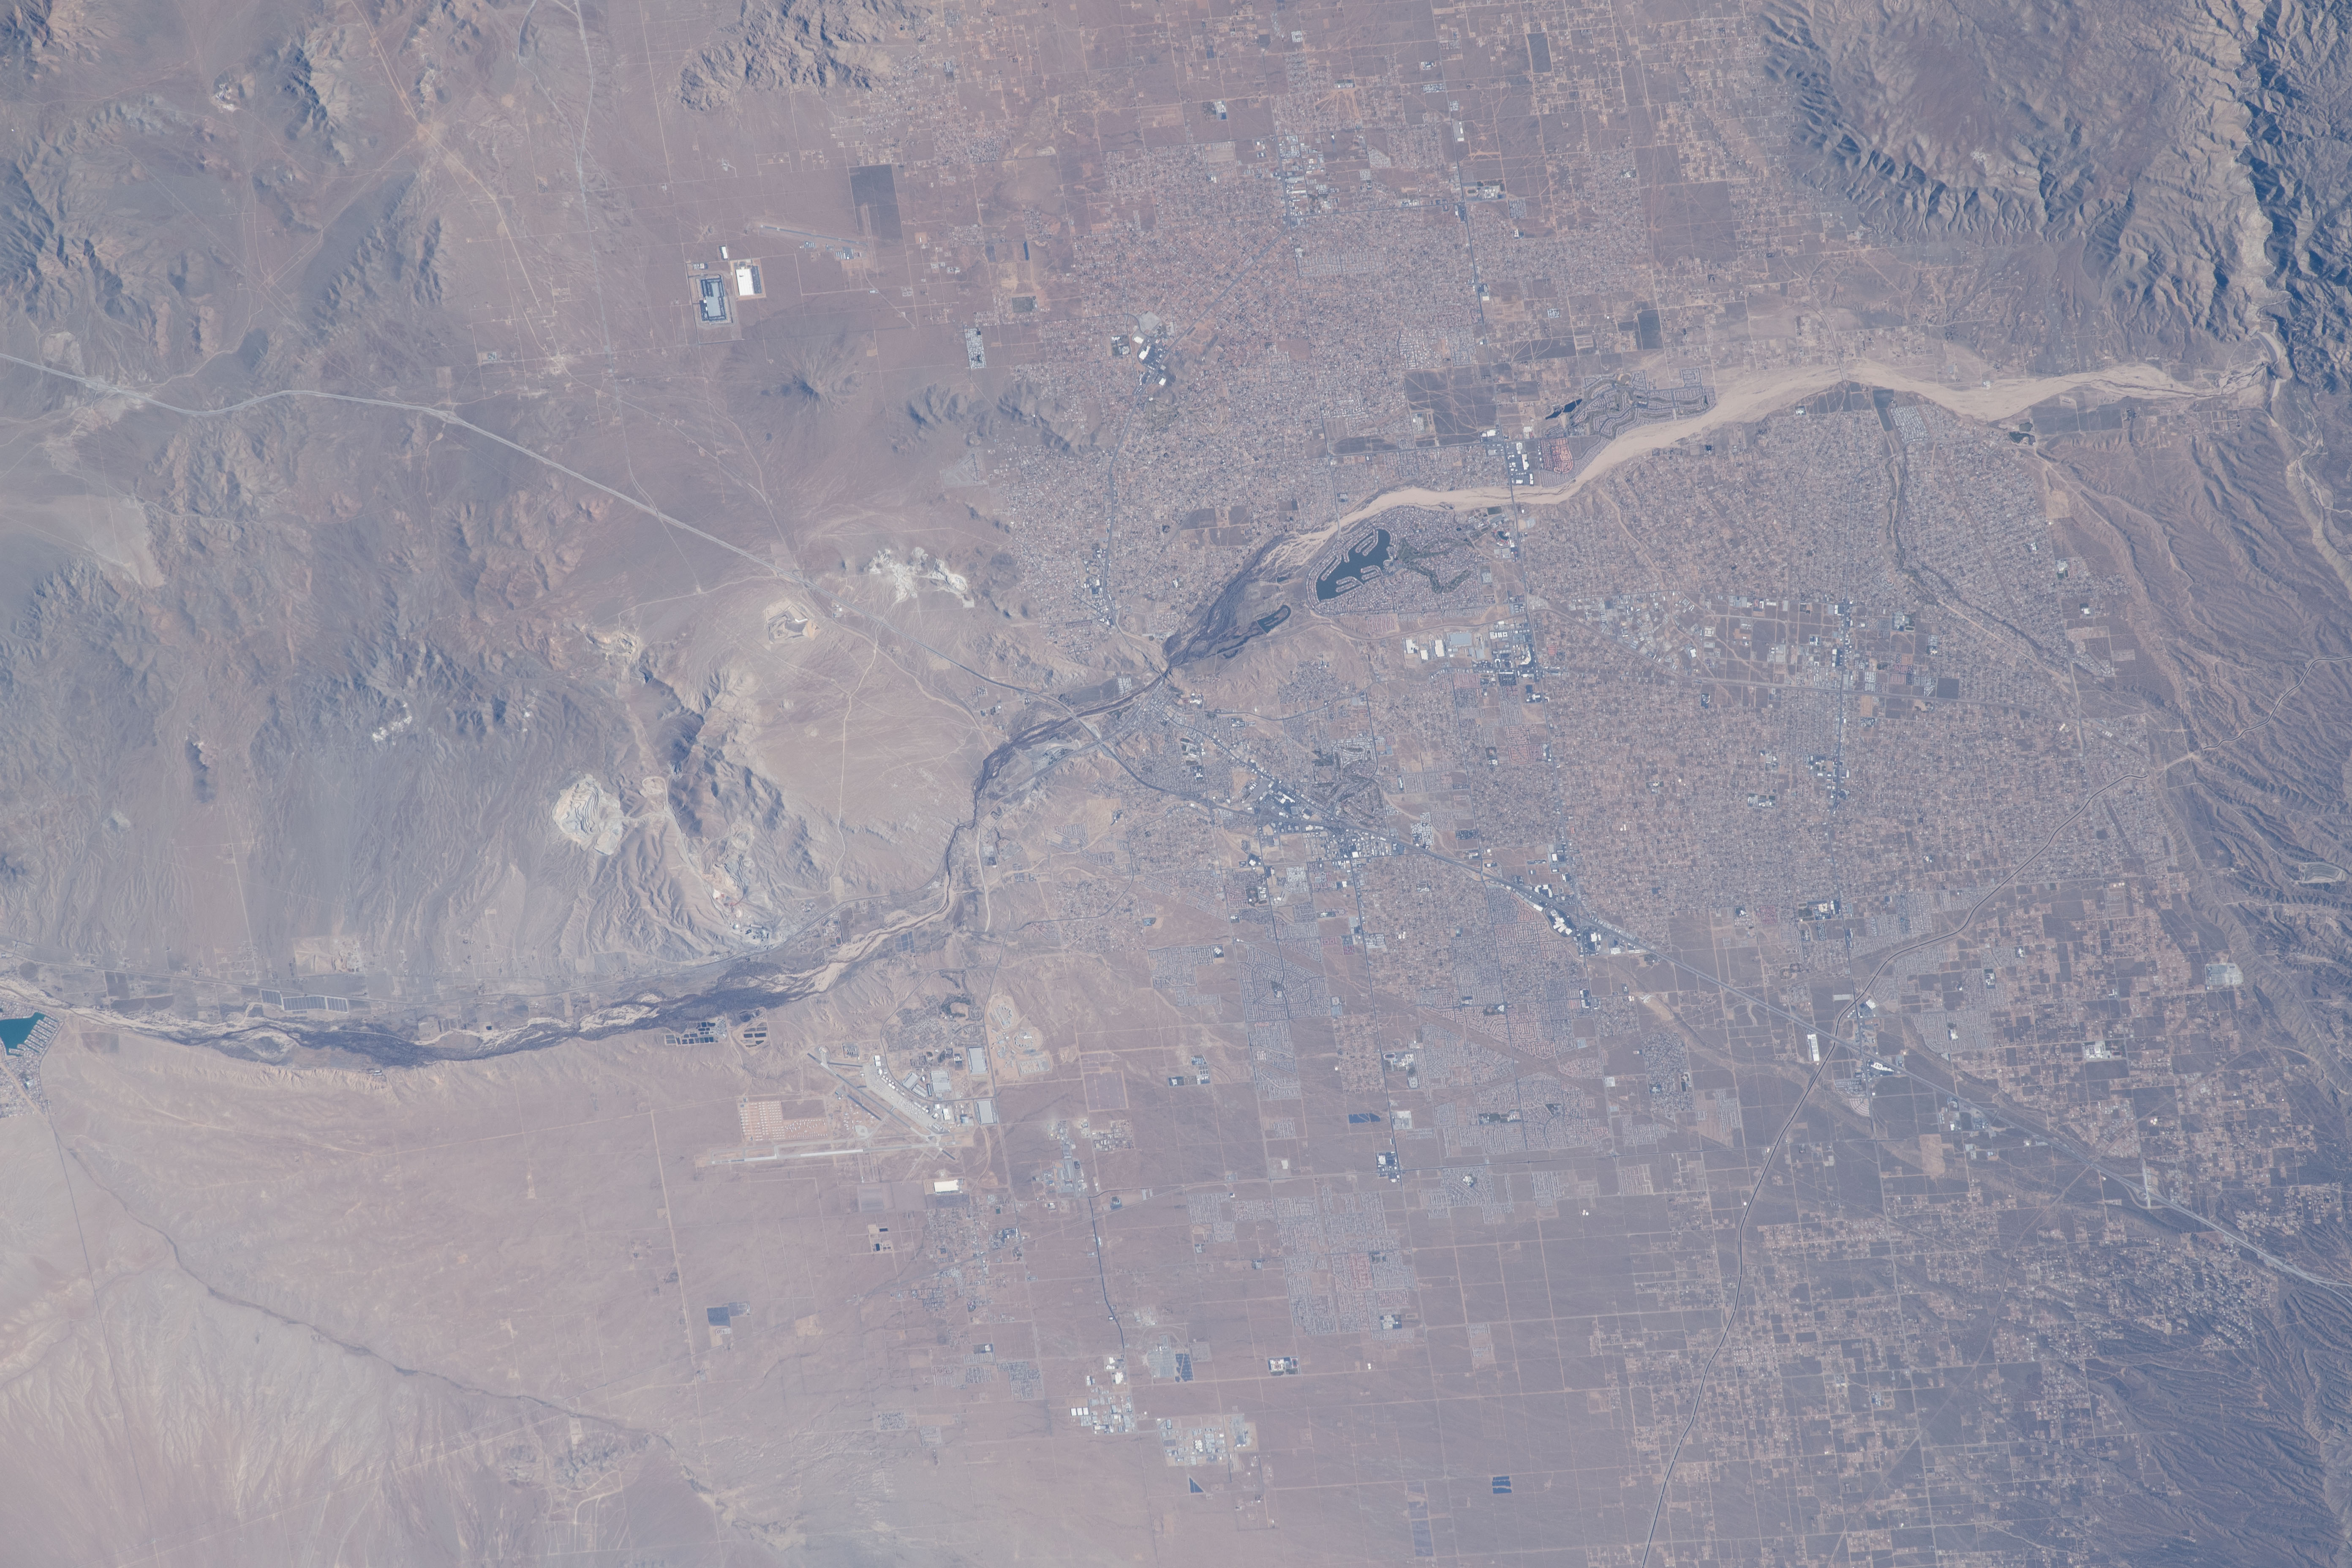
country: USA-CALIFORNIA
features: APPLE VALLEY AIRPORT, SPRING VALLEY LAKE, ORD MOUNTAINS HP
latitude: 34.5
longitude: -117.2
